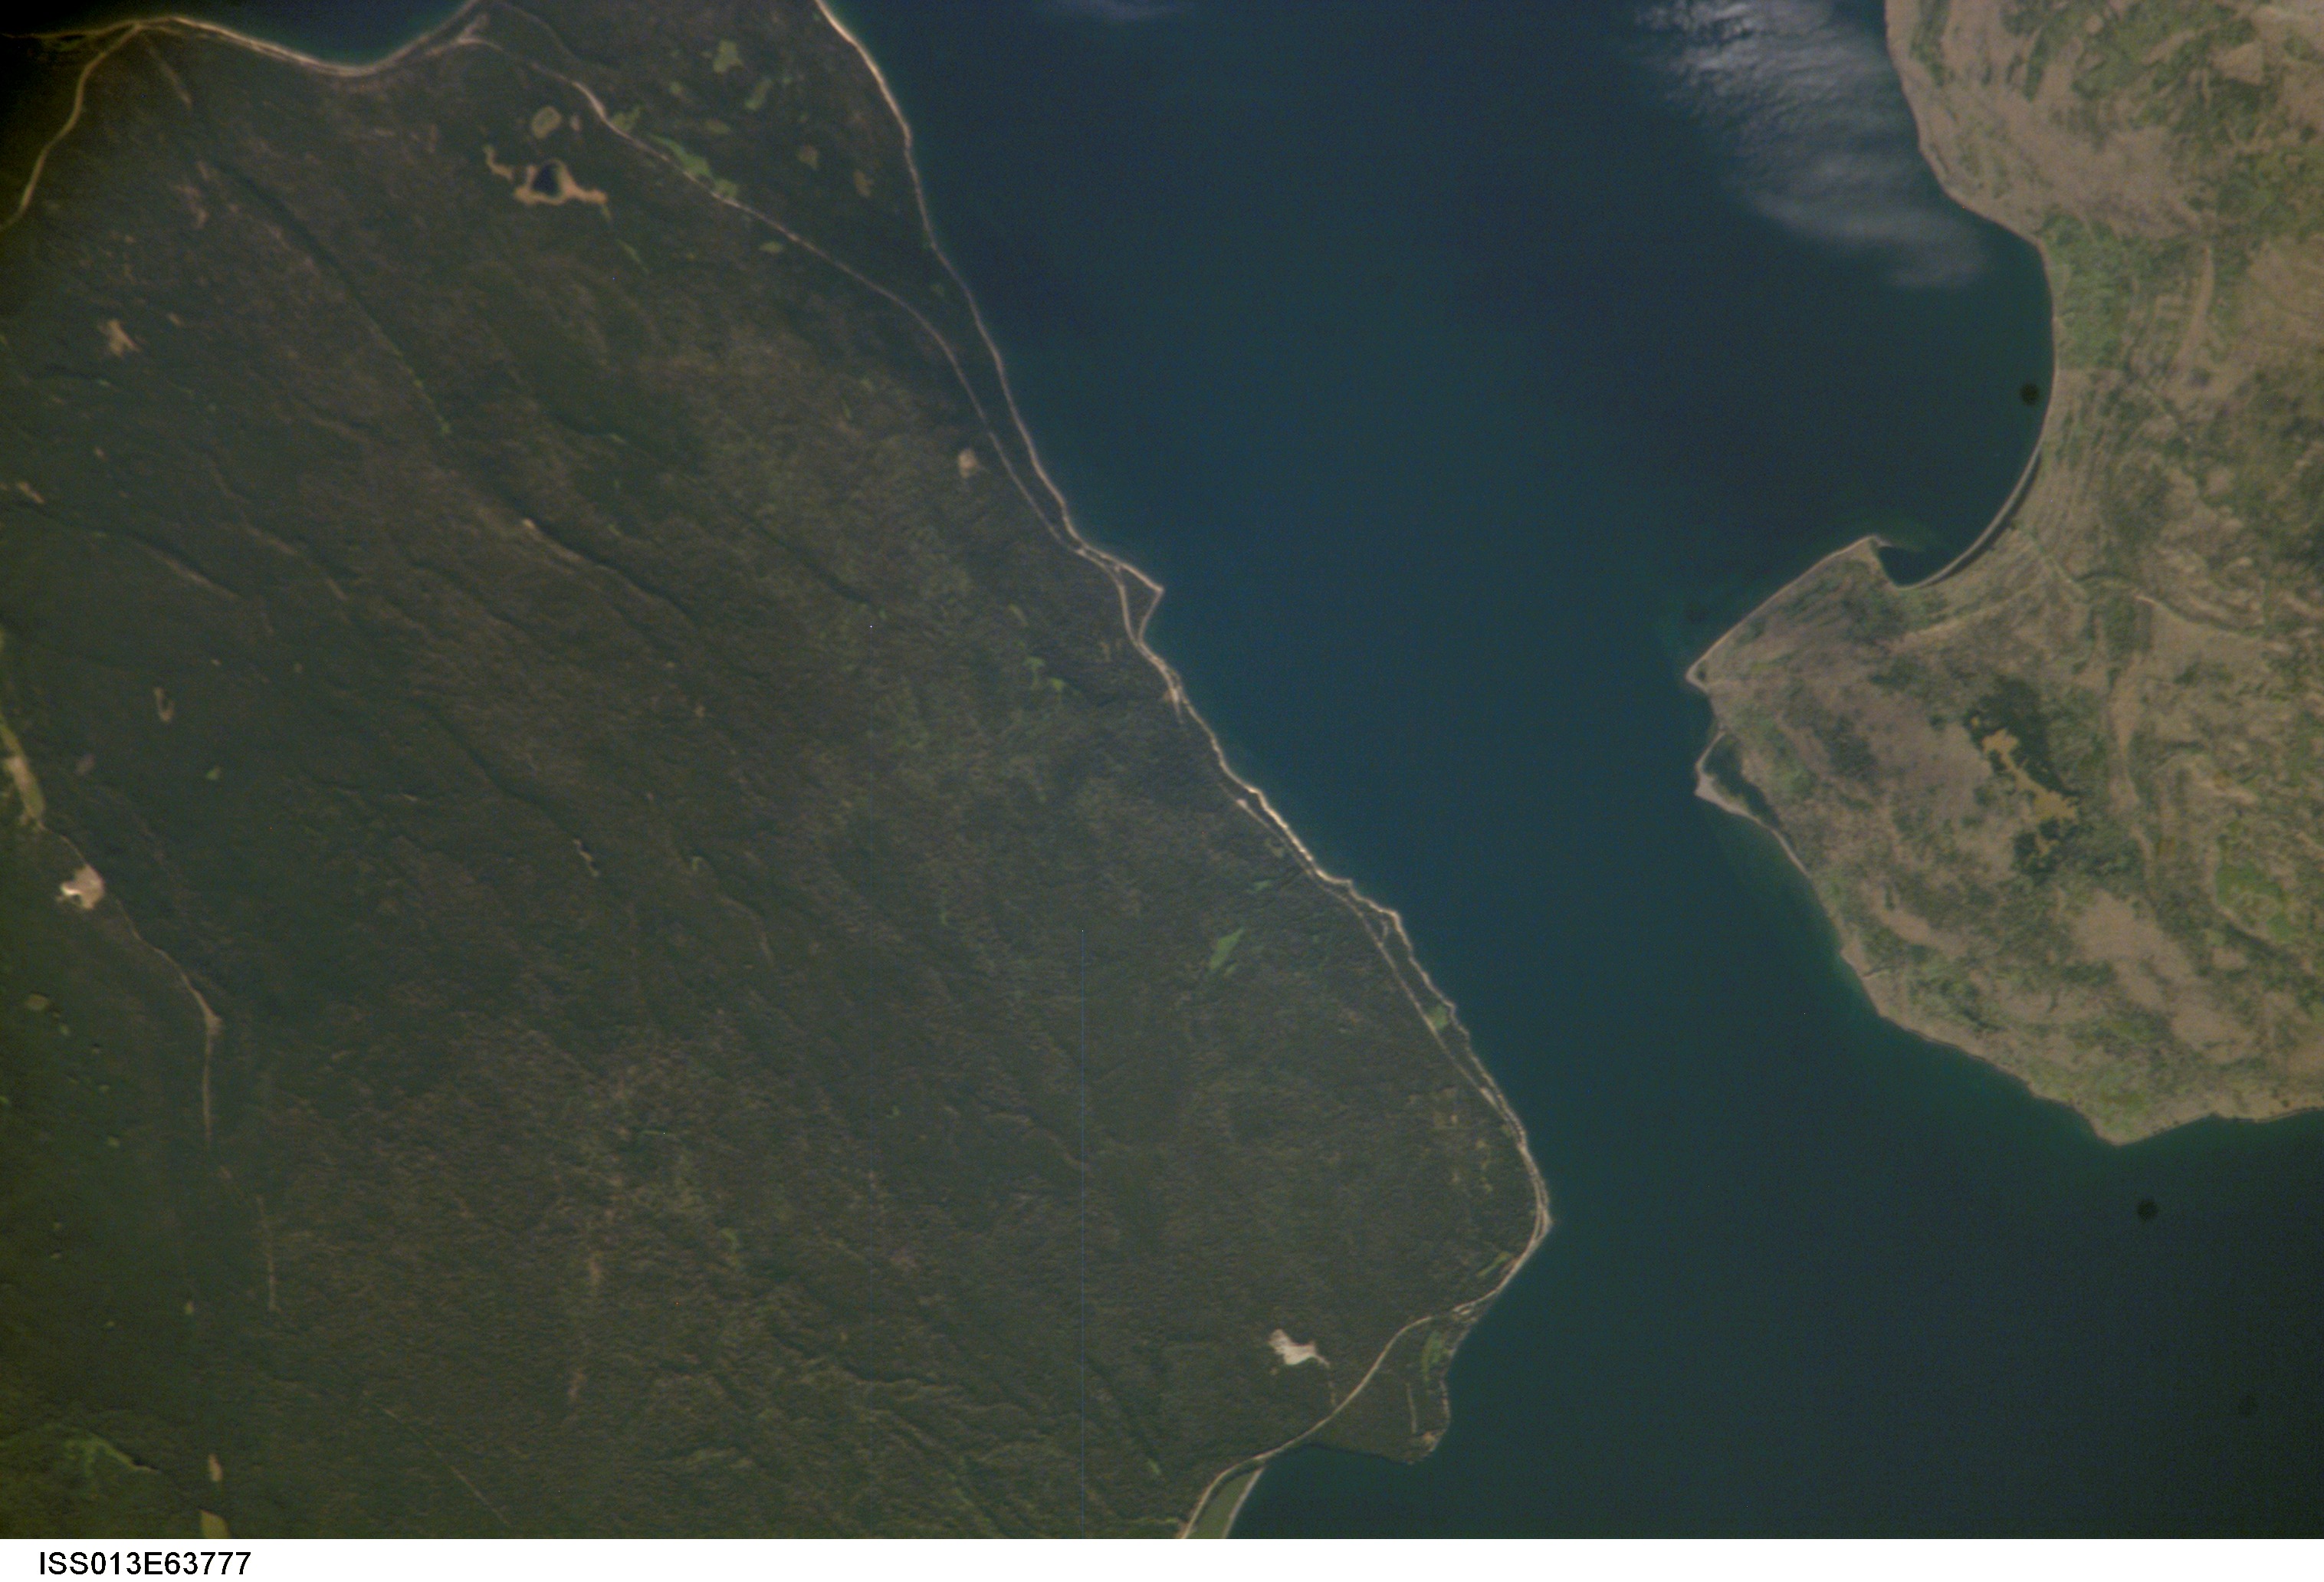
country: USA-WYOMING
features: YELLOWSTONE LAKE, WEST THUMB
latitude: 44.5
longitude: -110.4
